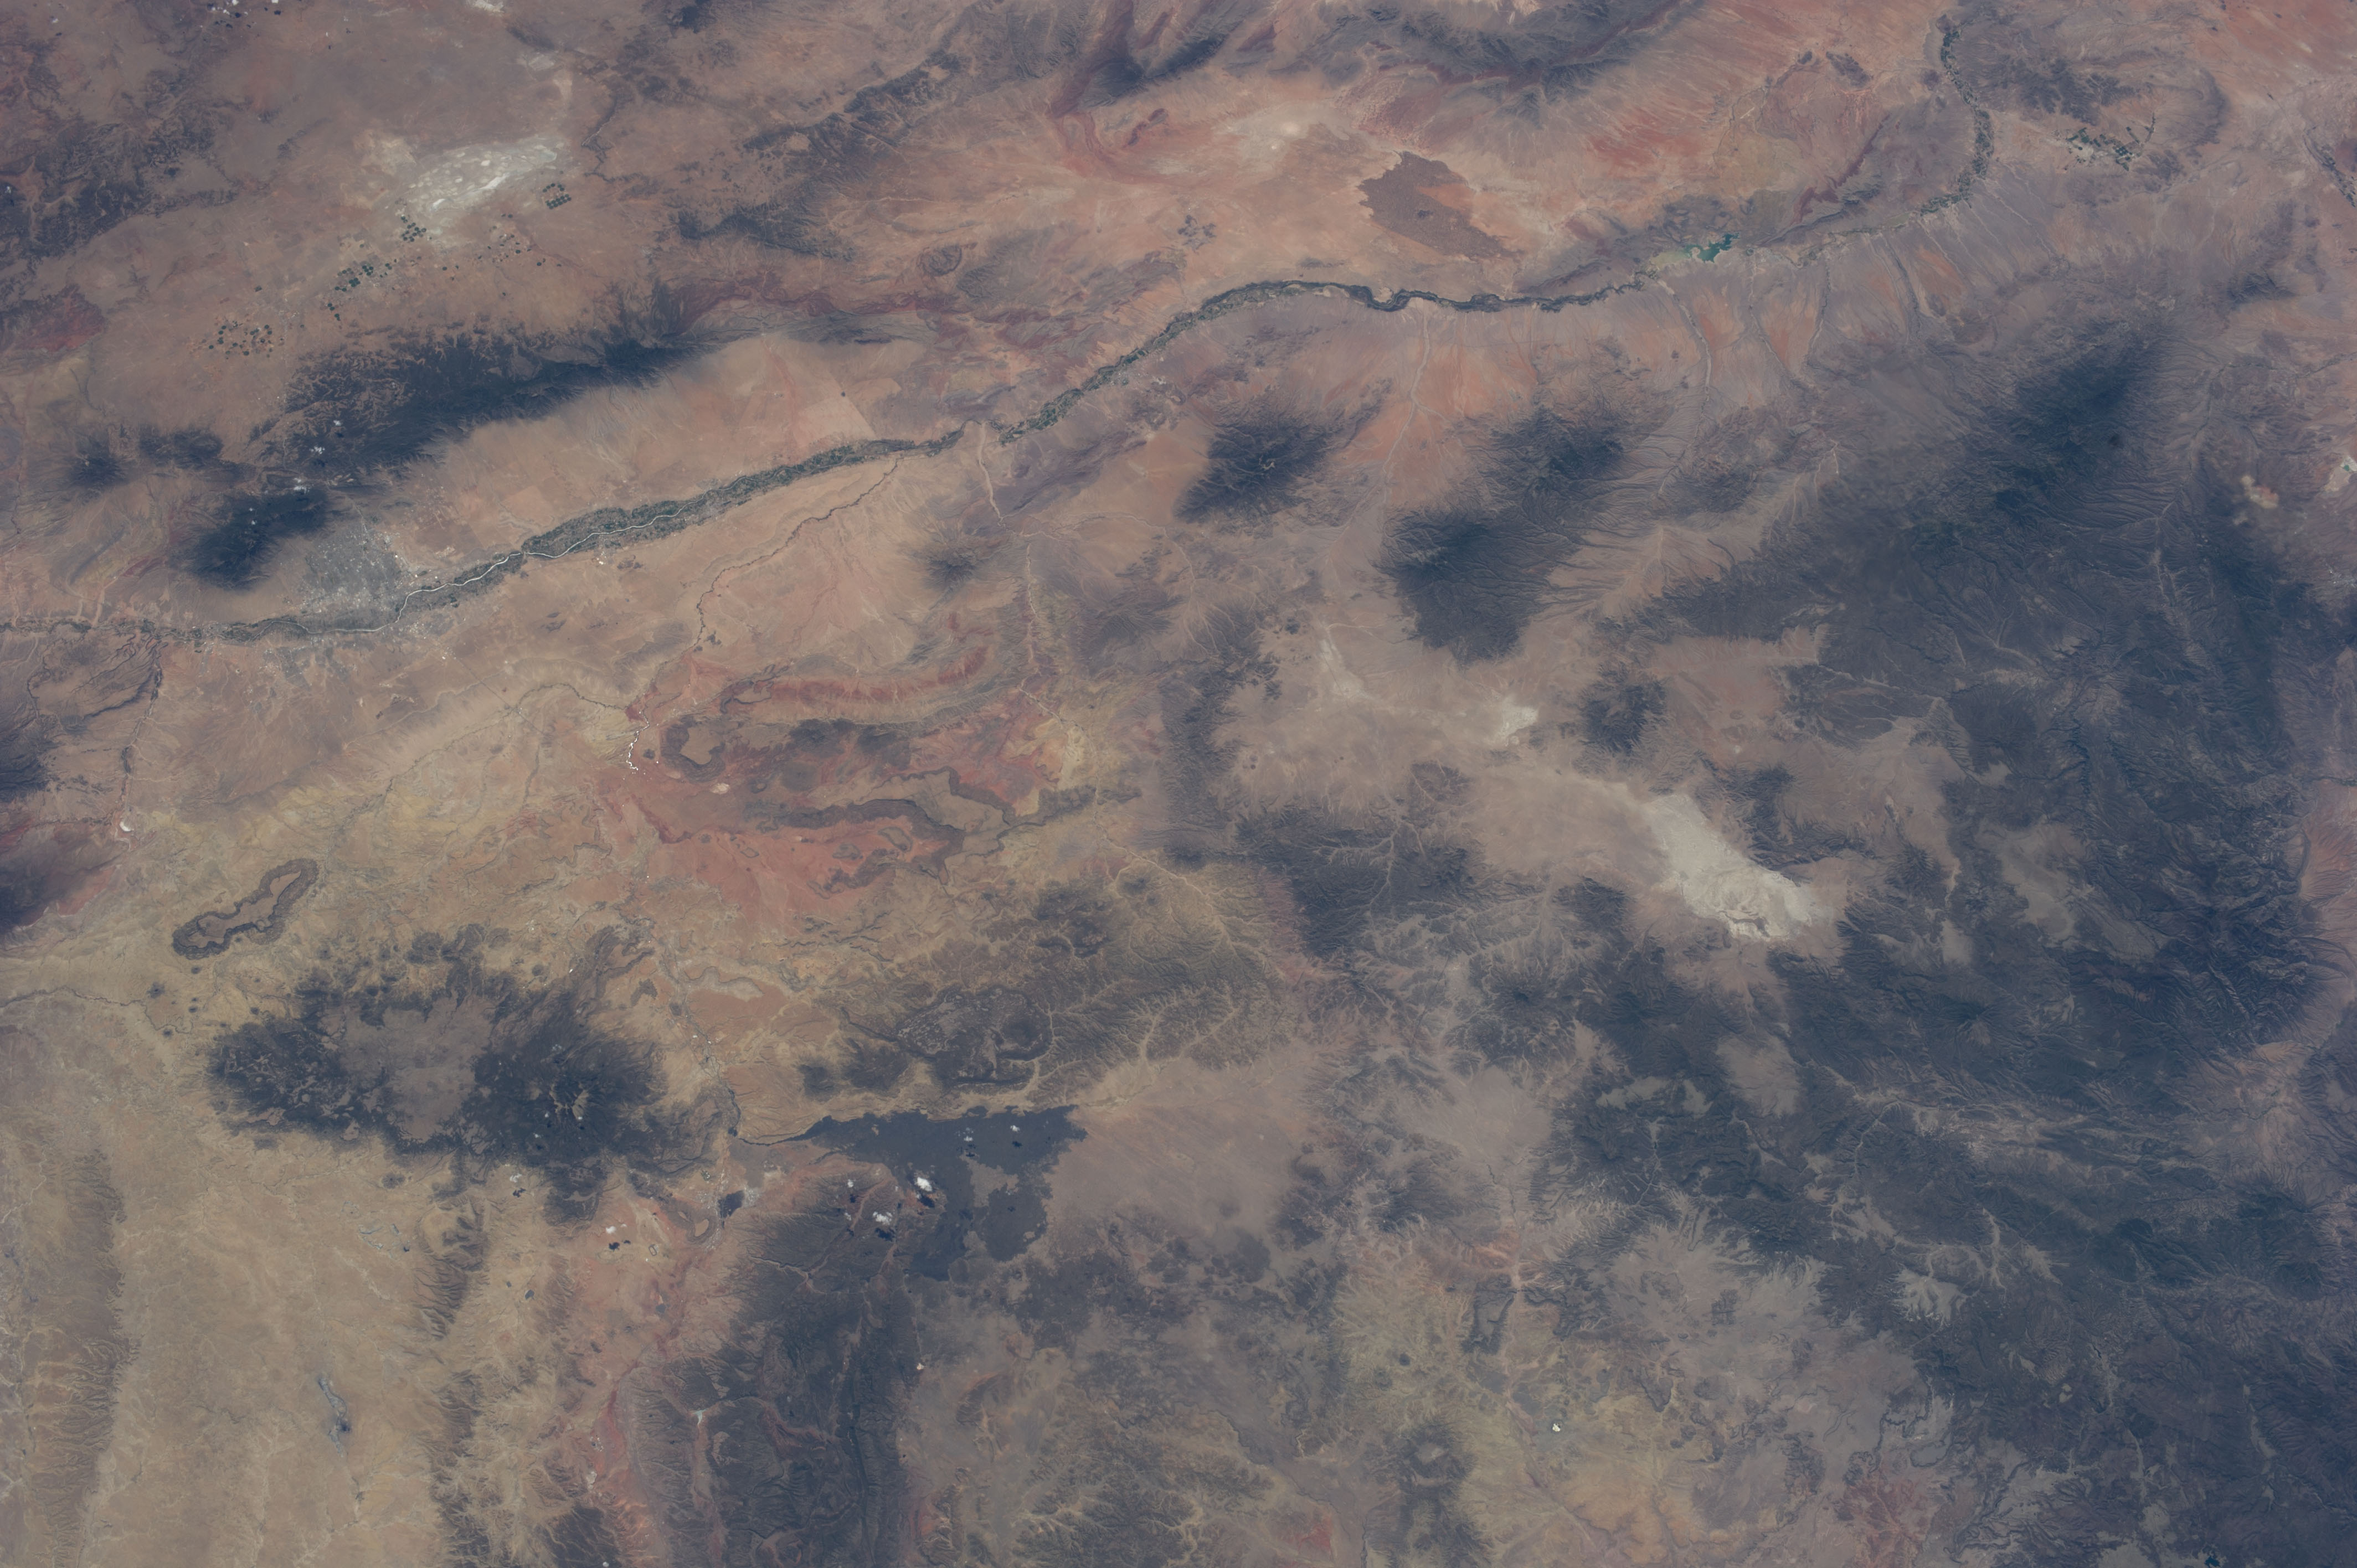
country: USA-NEW MEXICO
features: ALBUQUERQUE NM,RIO GRANDE RIVER
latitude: 34.5
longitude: -107.5
